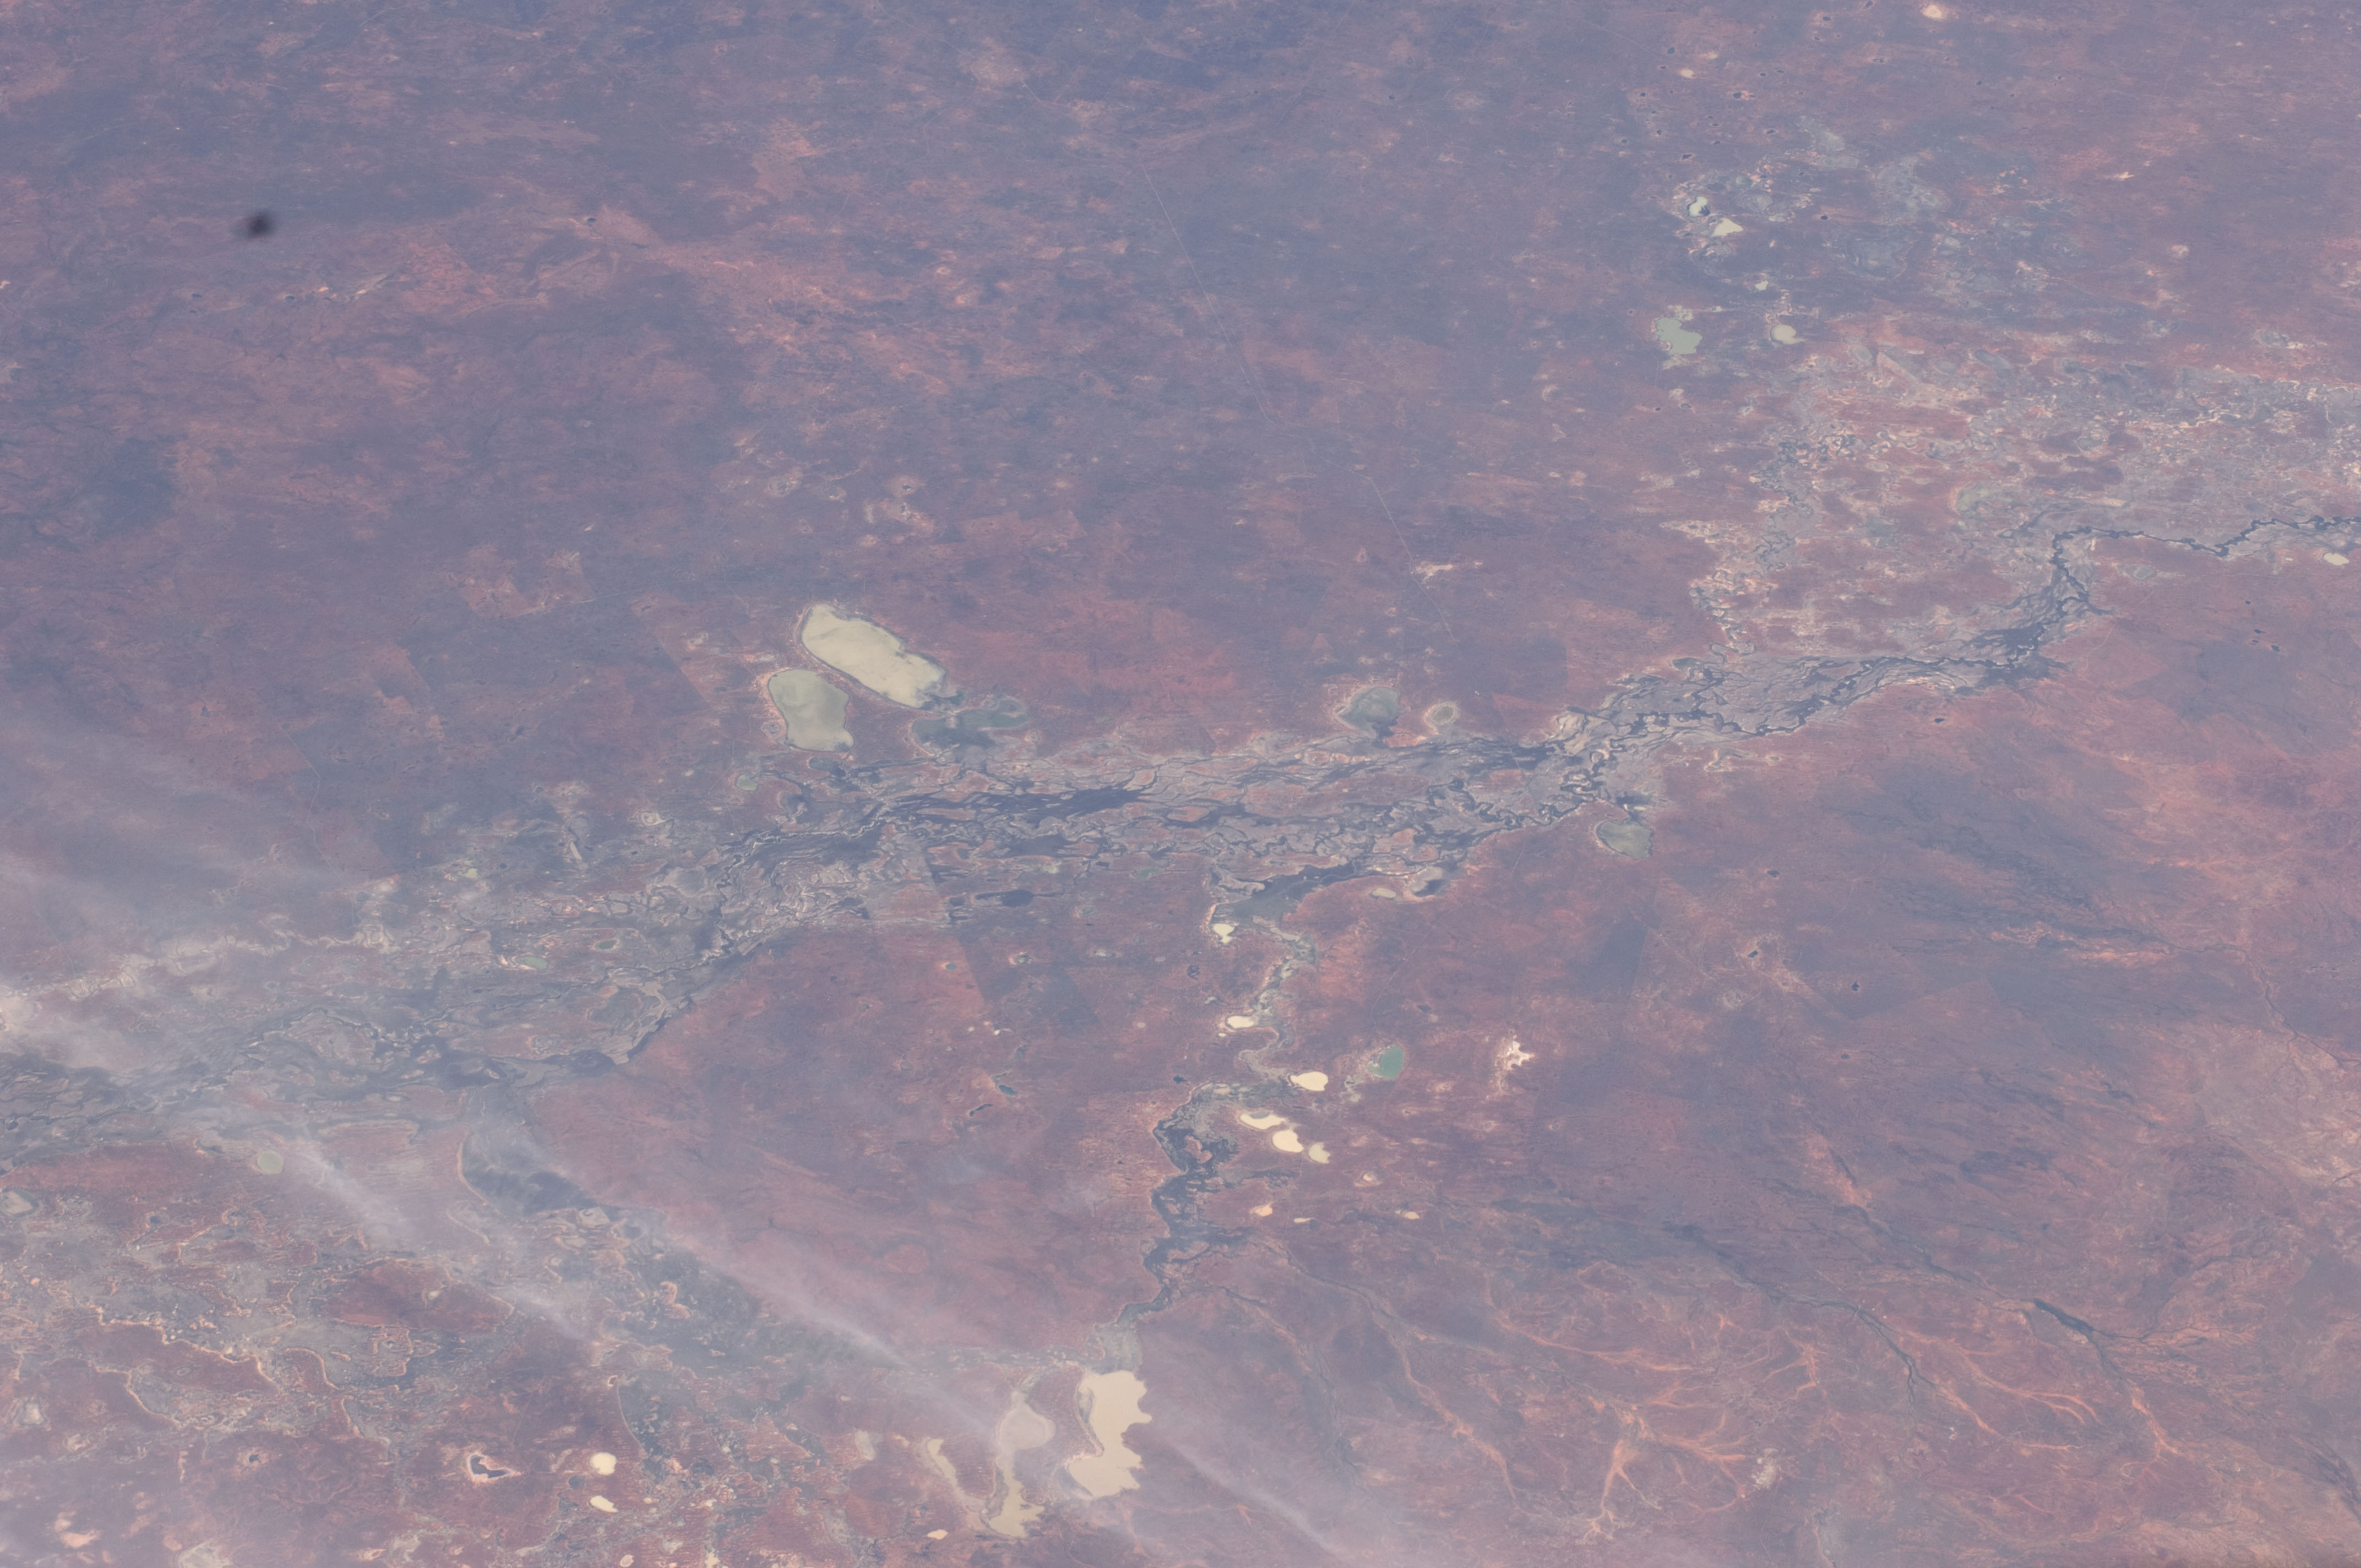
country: AUSTRALIA-NSW
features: DARLING R., WONGALARA L., POOPELLOE L.
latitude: -31.5
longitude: 143.5
